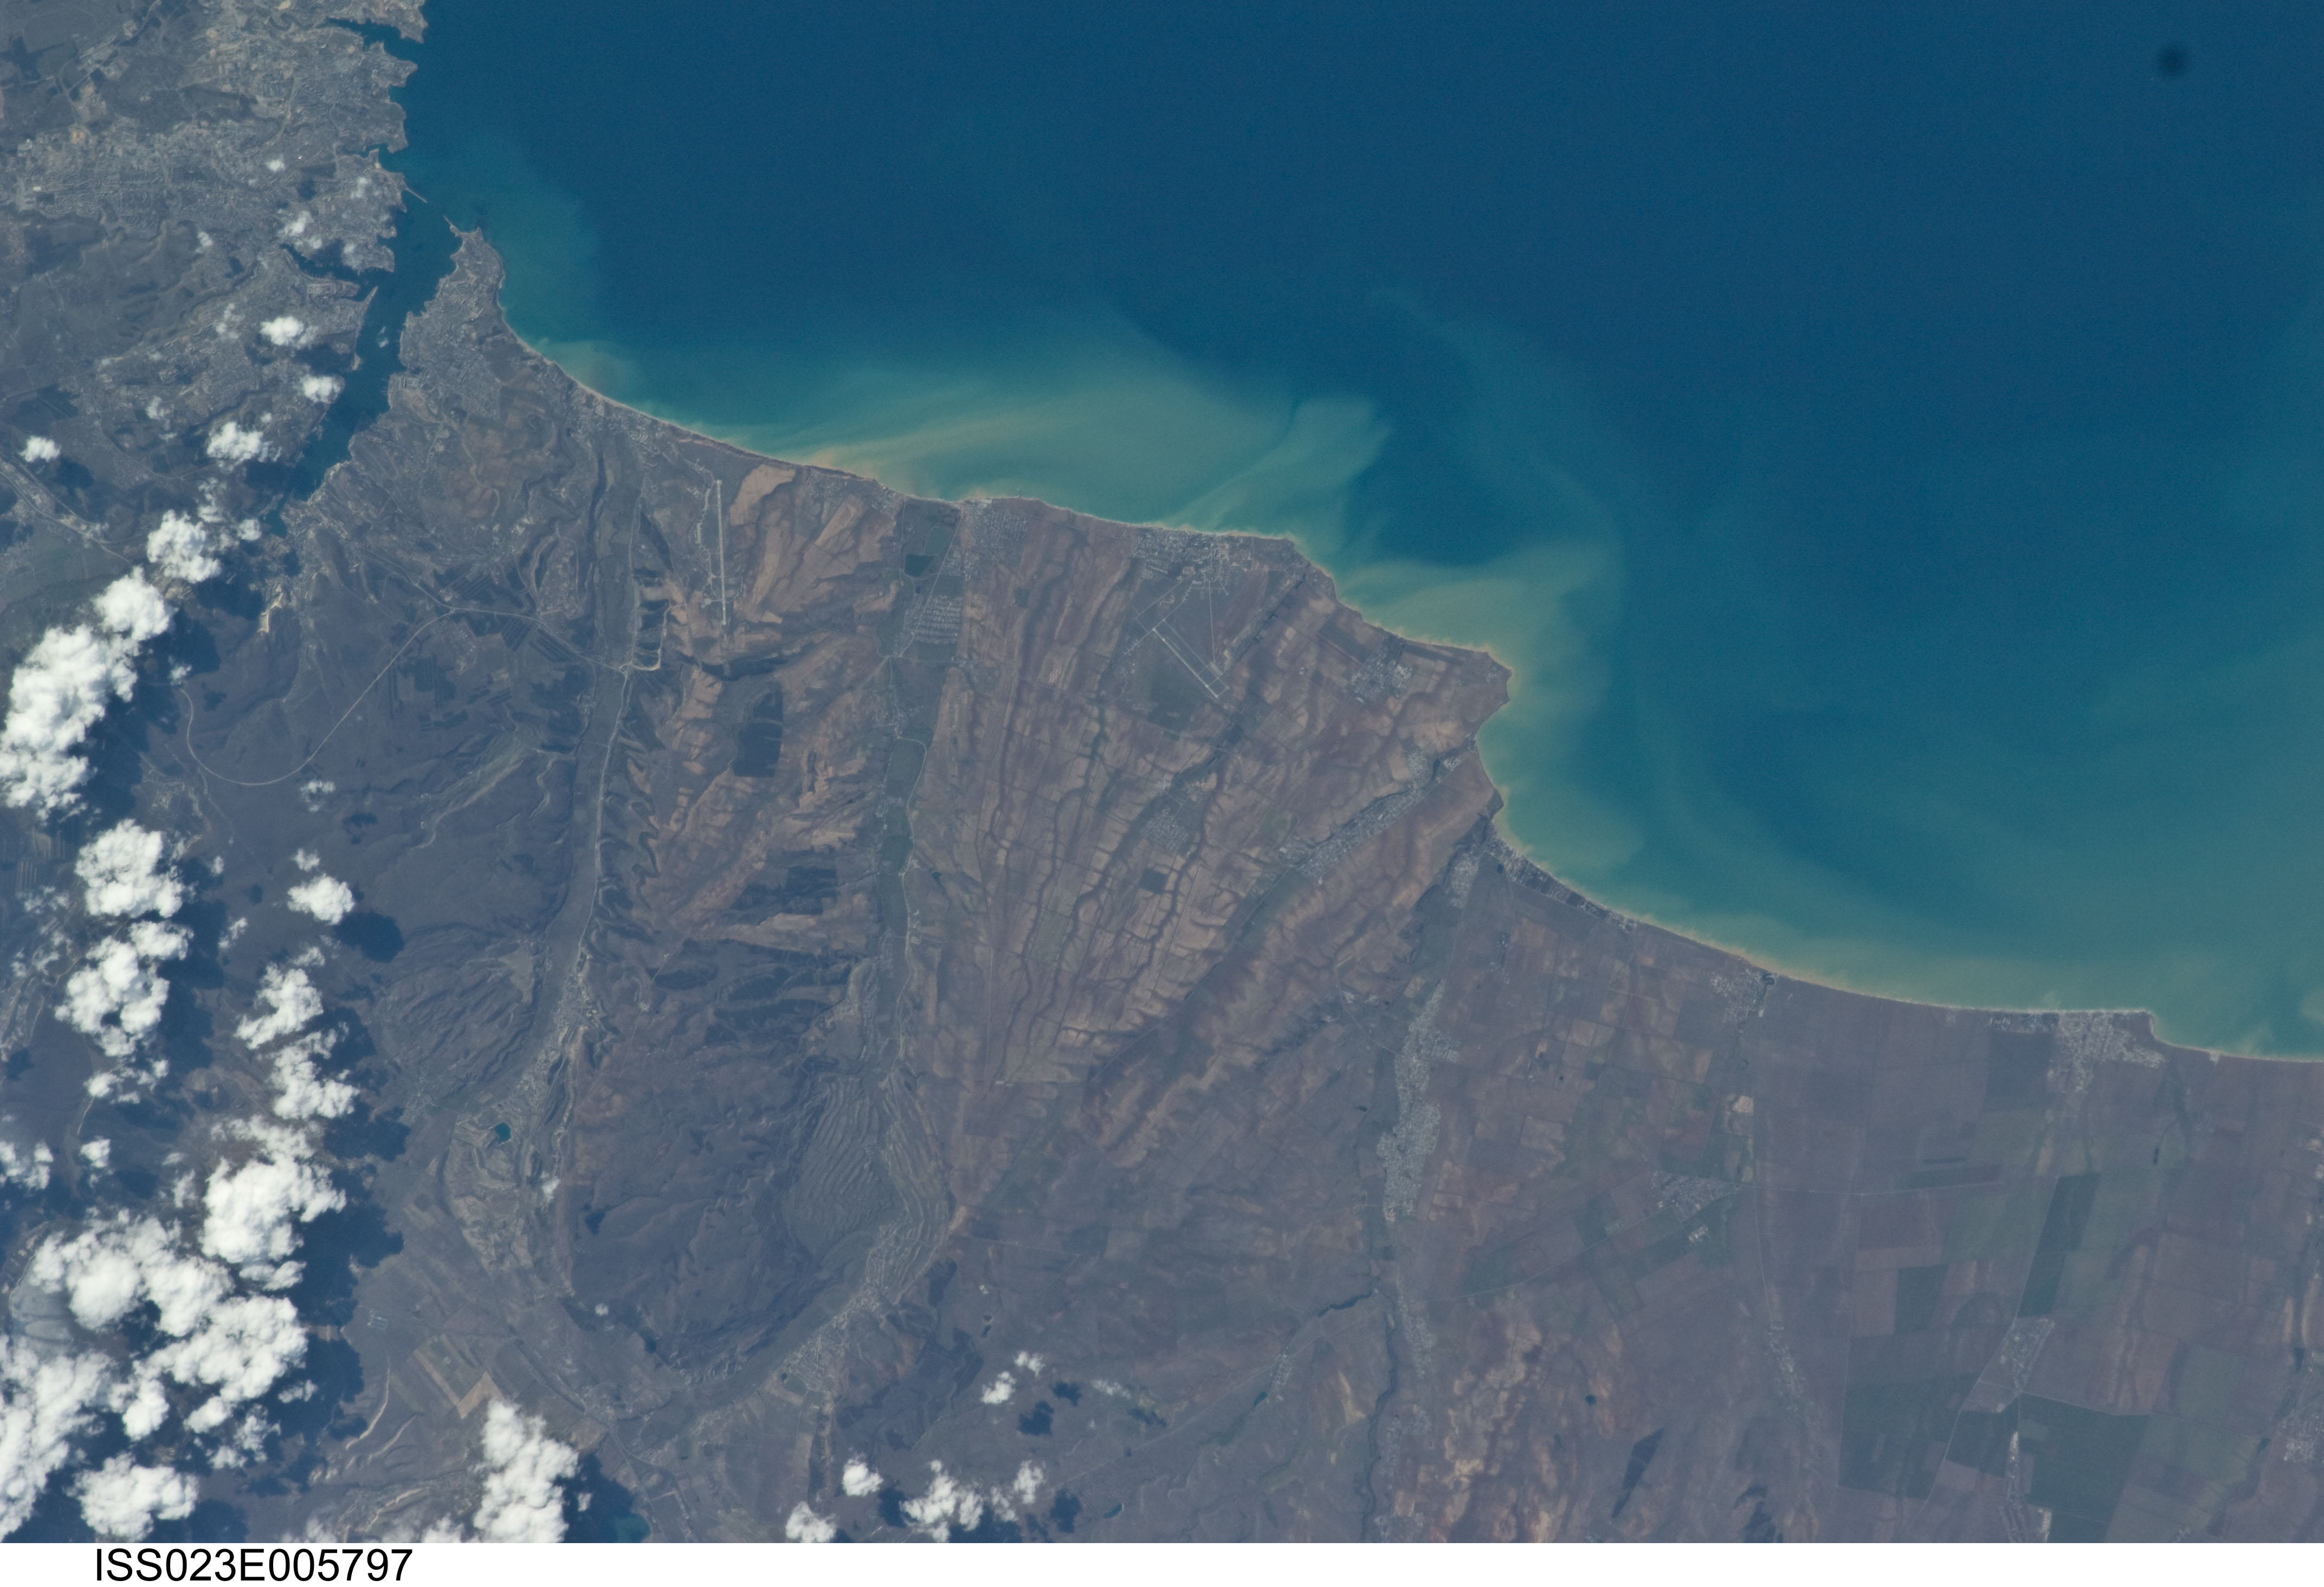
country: UKRAINE
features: SONIACHNYI, BLACK SEA, SEDIMENT PLUMES
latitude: 44.8
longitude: 33.6
